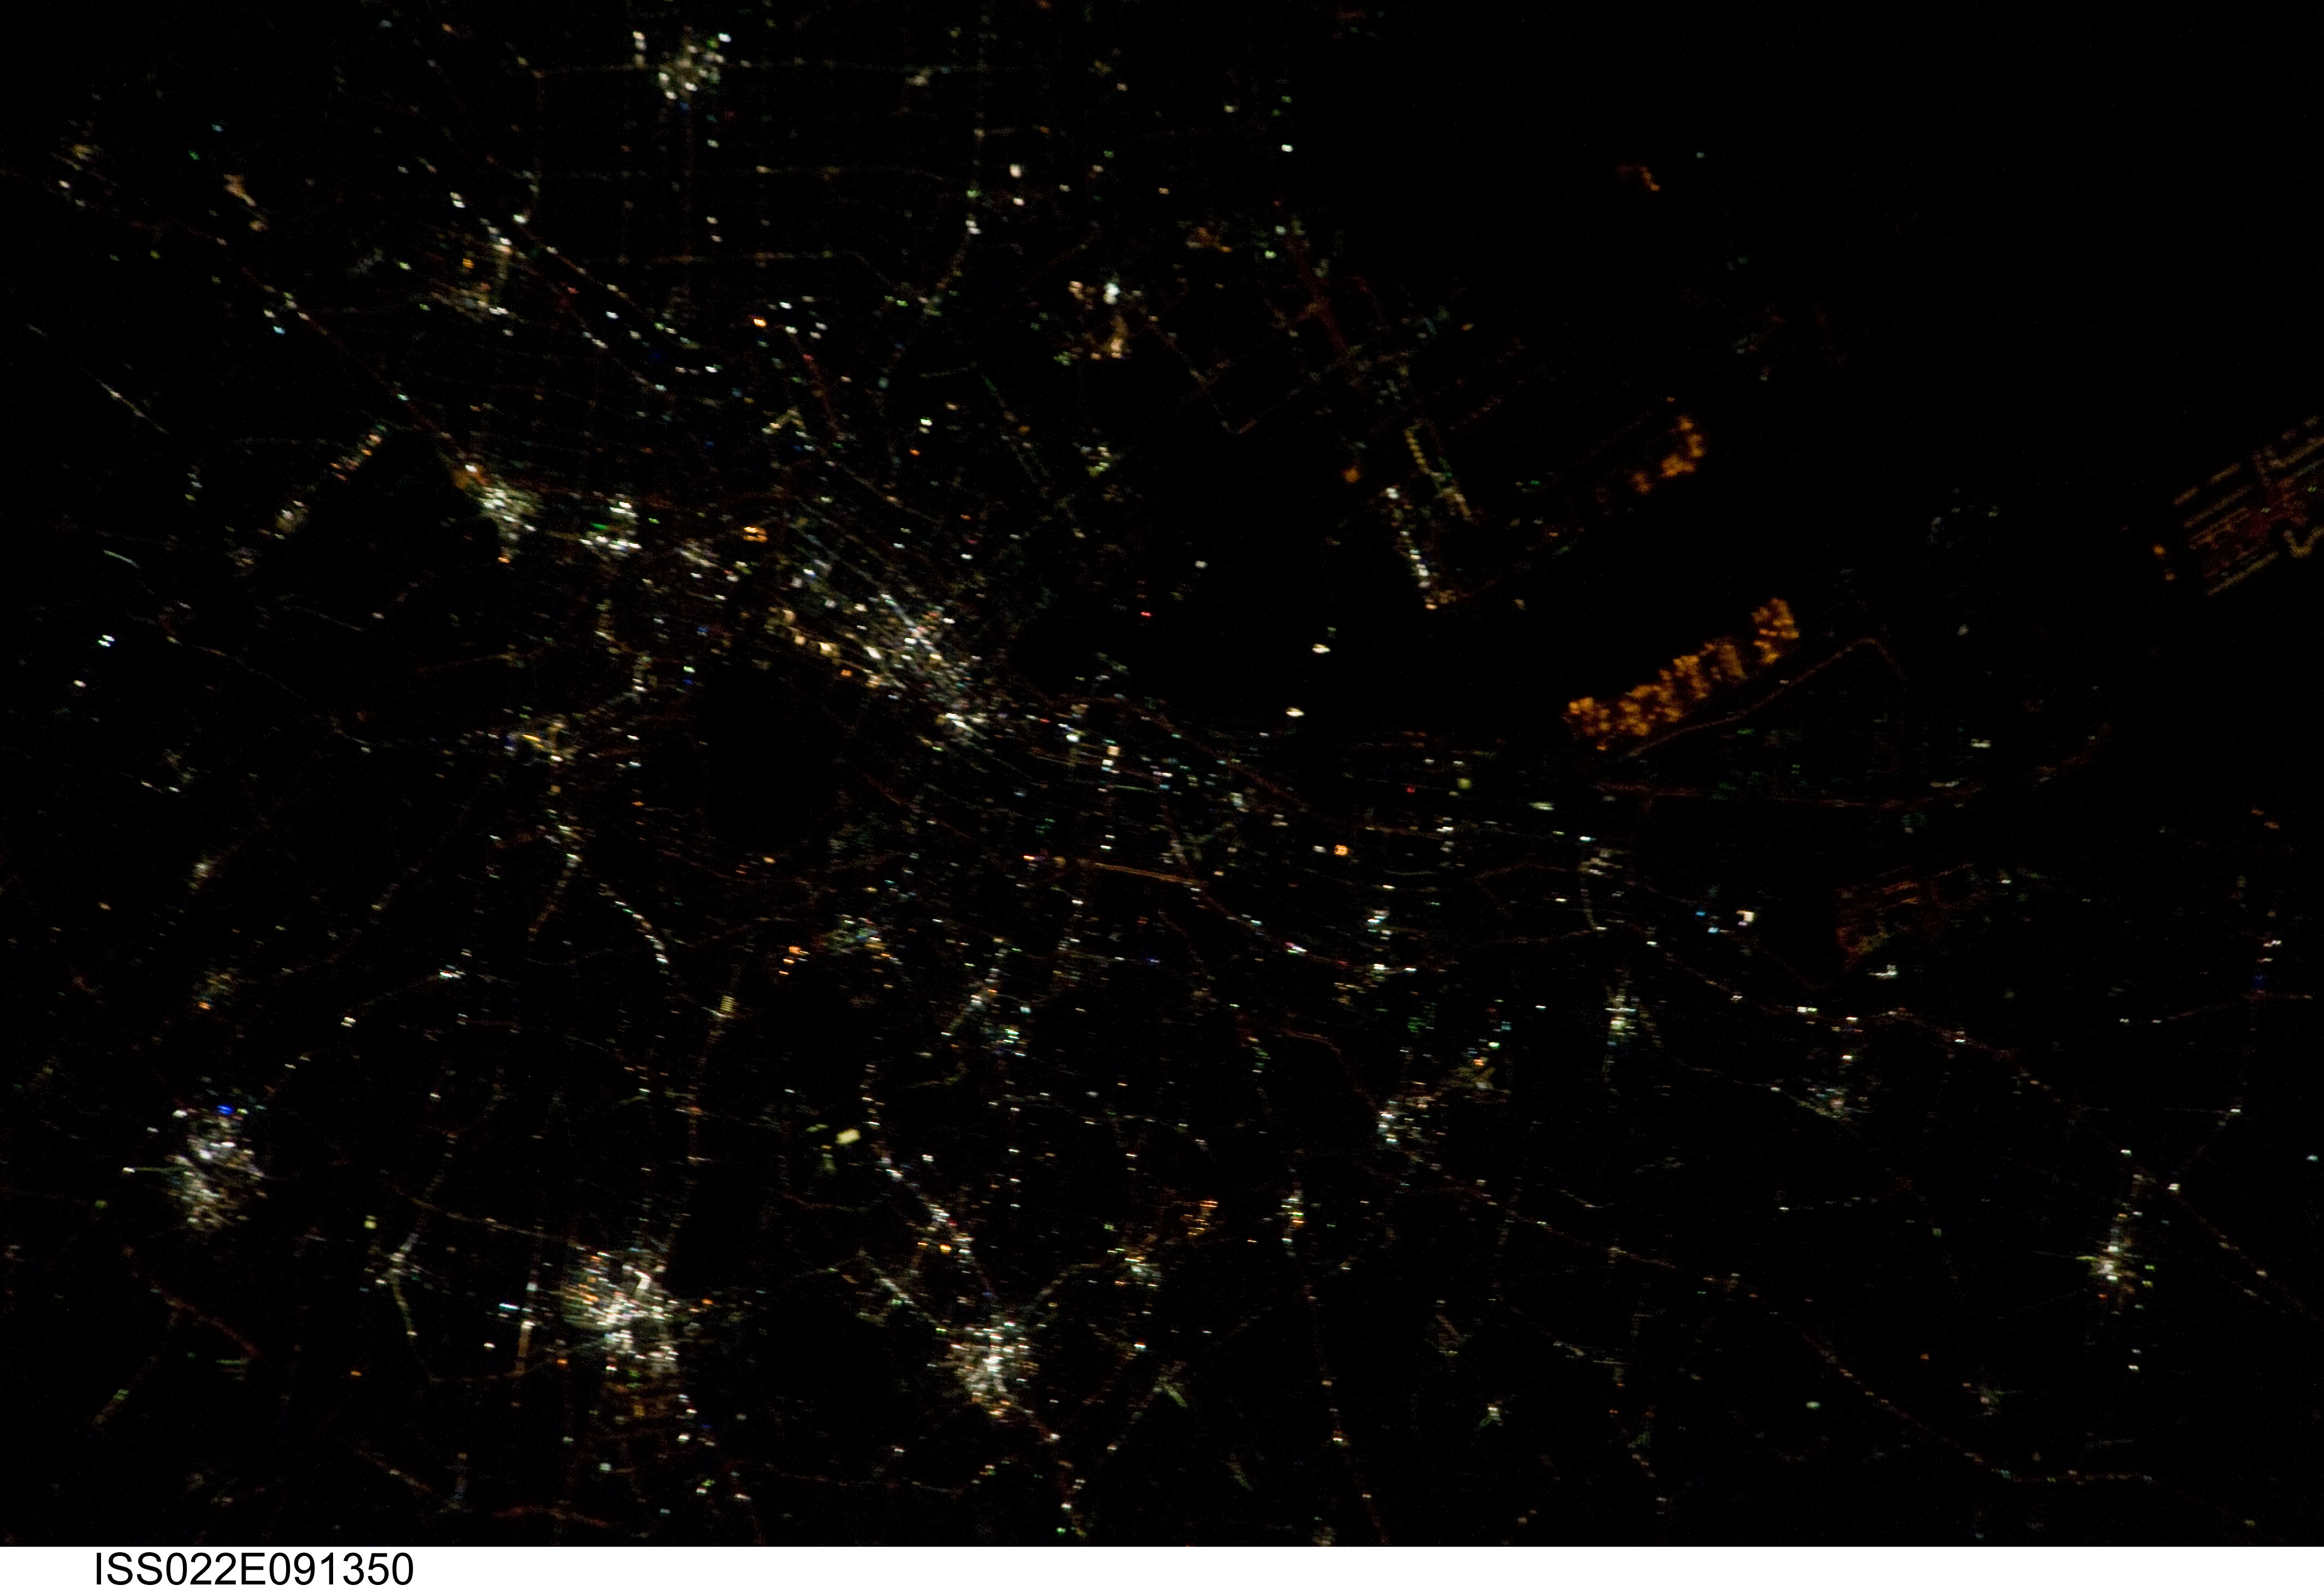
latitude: 35.6
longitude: 139.9
